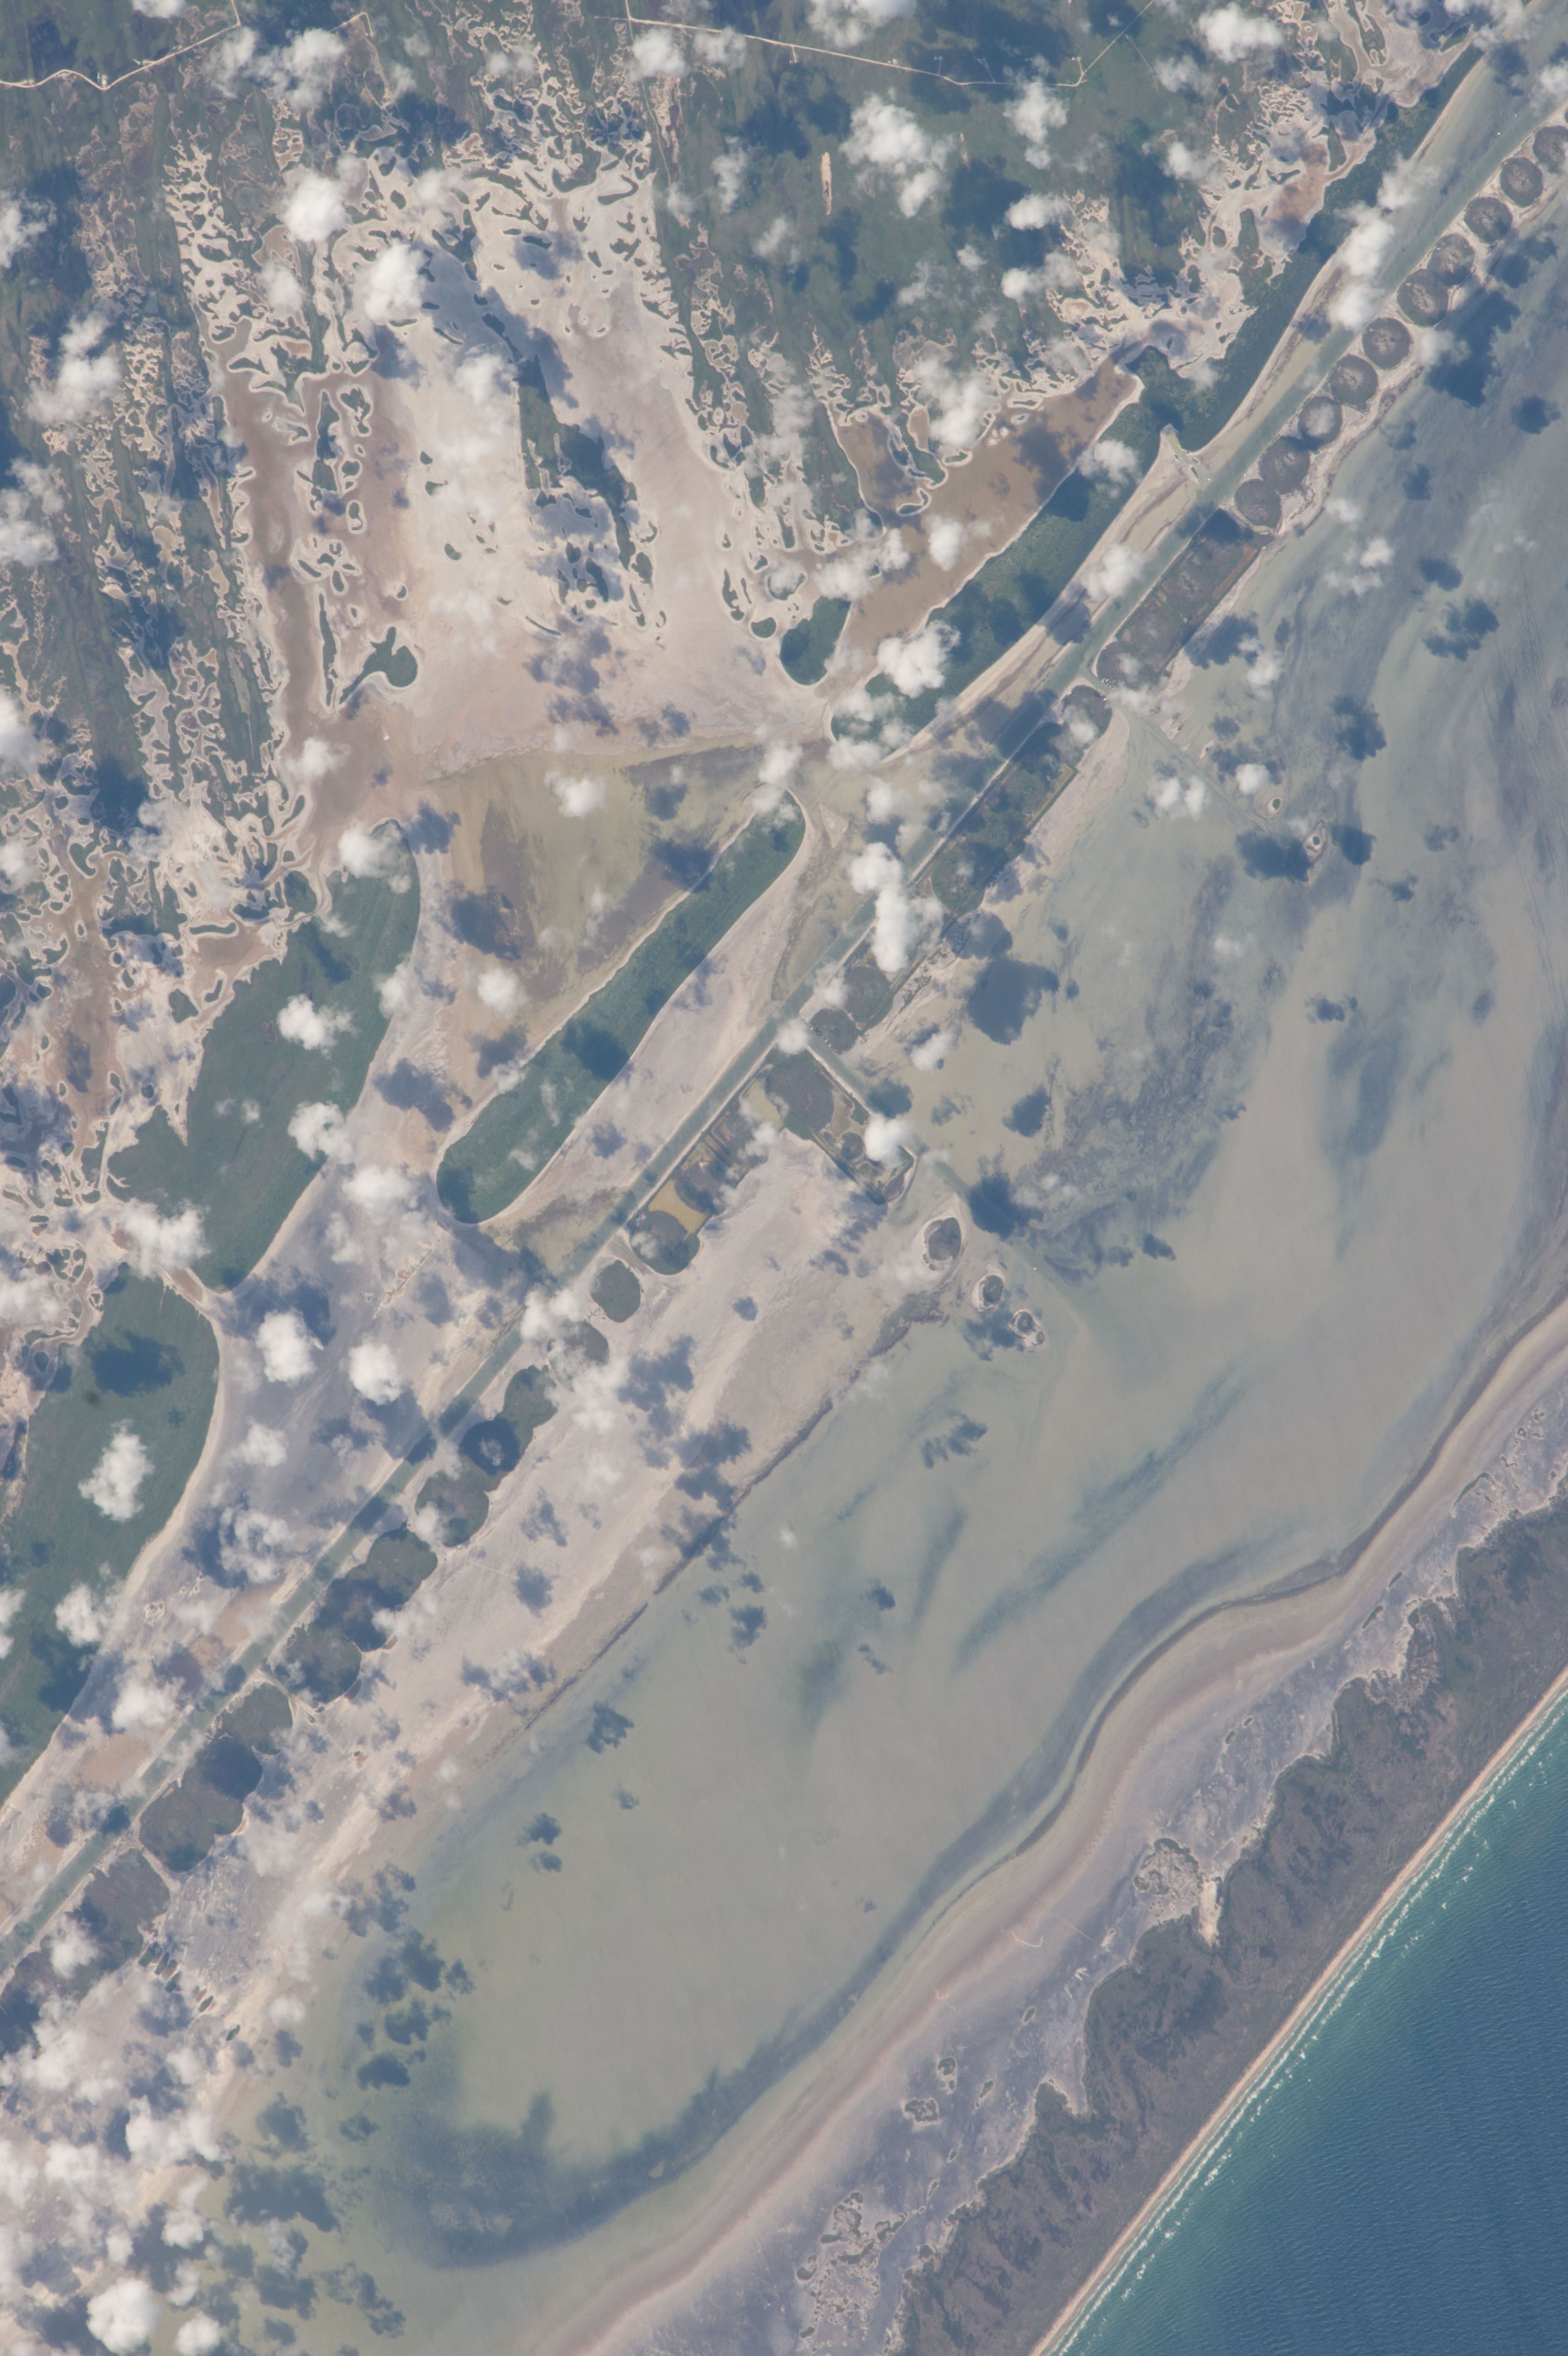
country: USA-TEXAS
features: INTRACOASTAL WATERWAY, SPOIL BANKS, ISLETS, LAGUNA MADRE, SED., PADRE ISLAND
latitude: 27.1
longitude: -97.4
